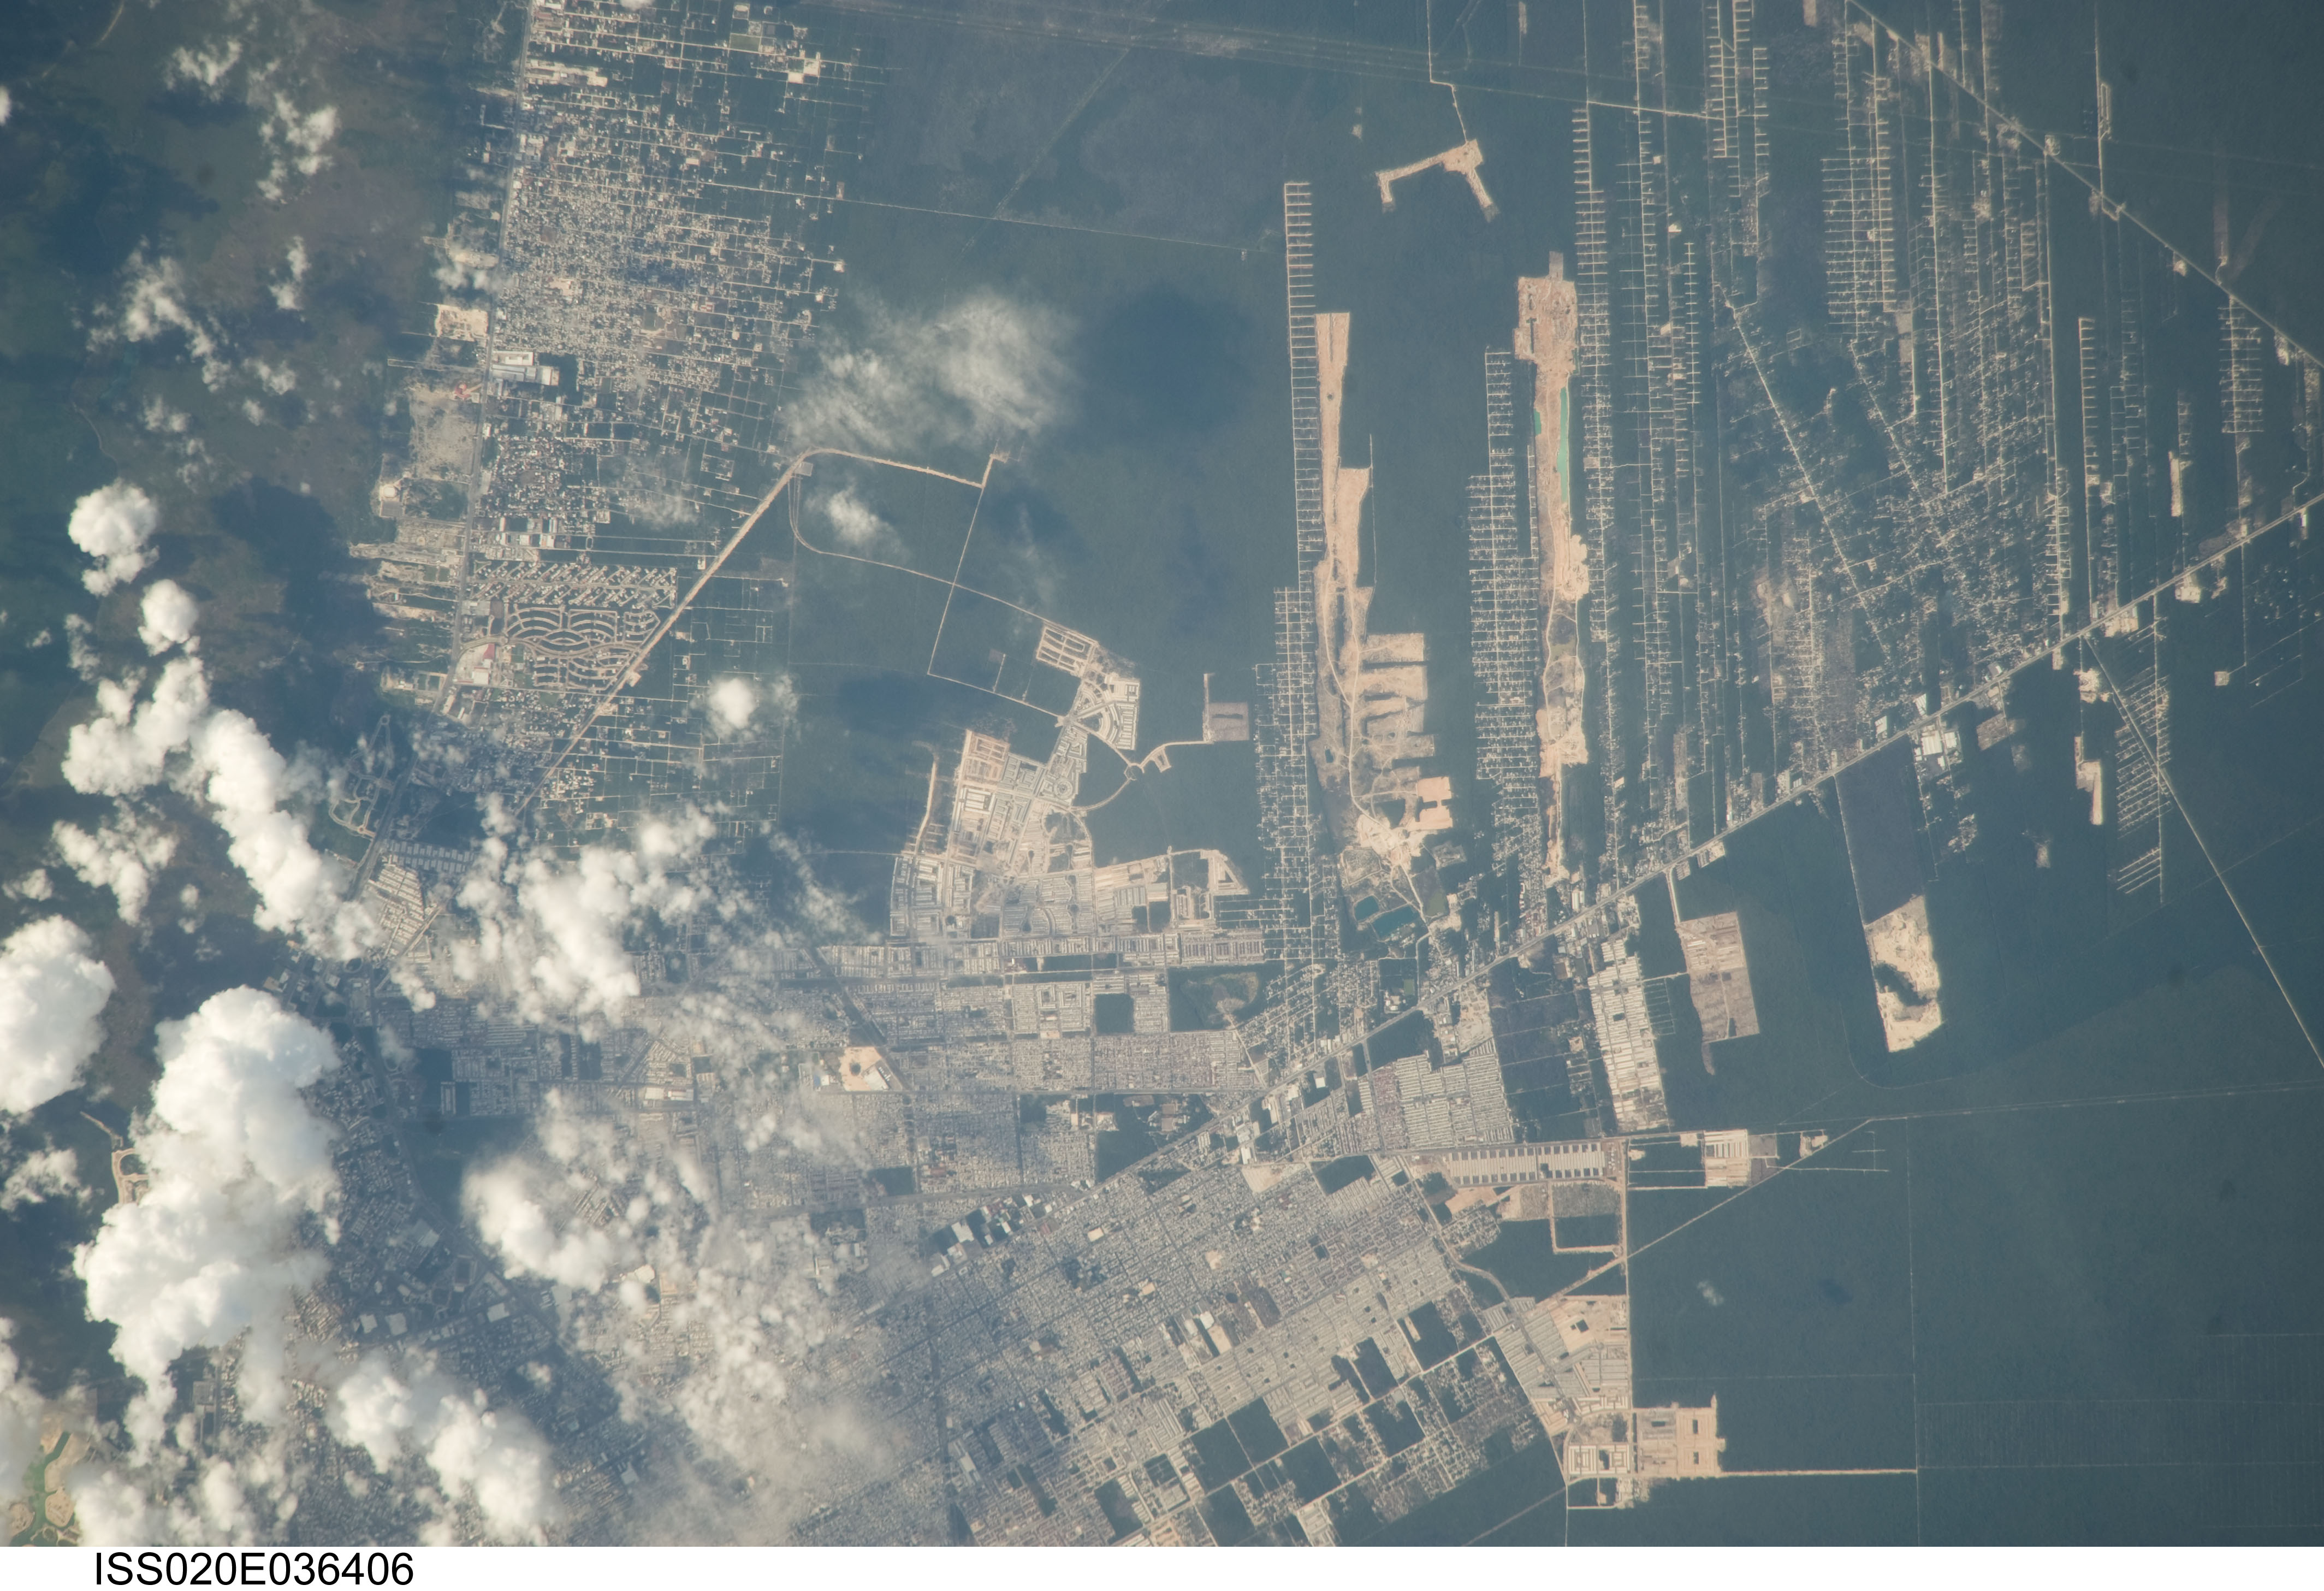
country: MEXICO
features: CANCUN, ROADS, ALFREDO V. BONFIL, NICHUPTE LAG.
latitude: 21.1
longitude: -87.0
